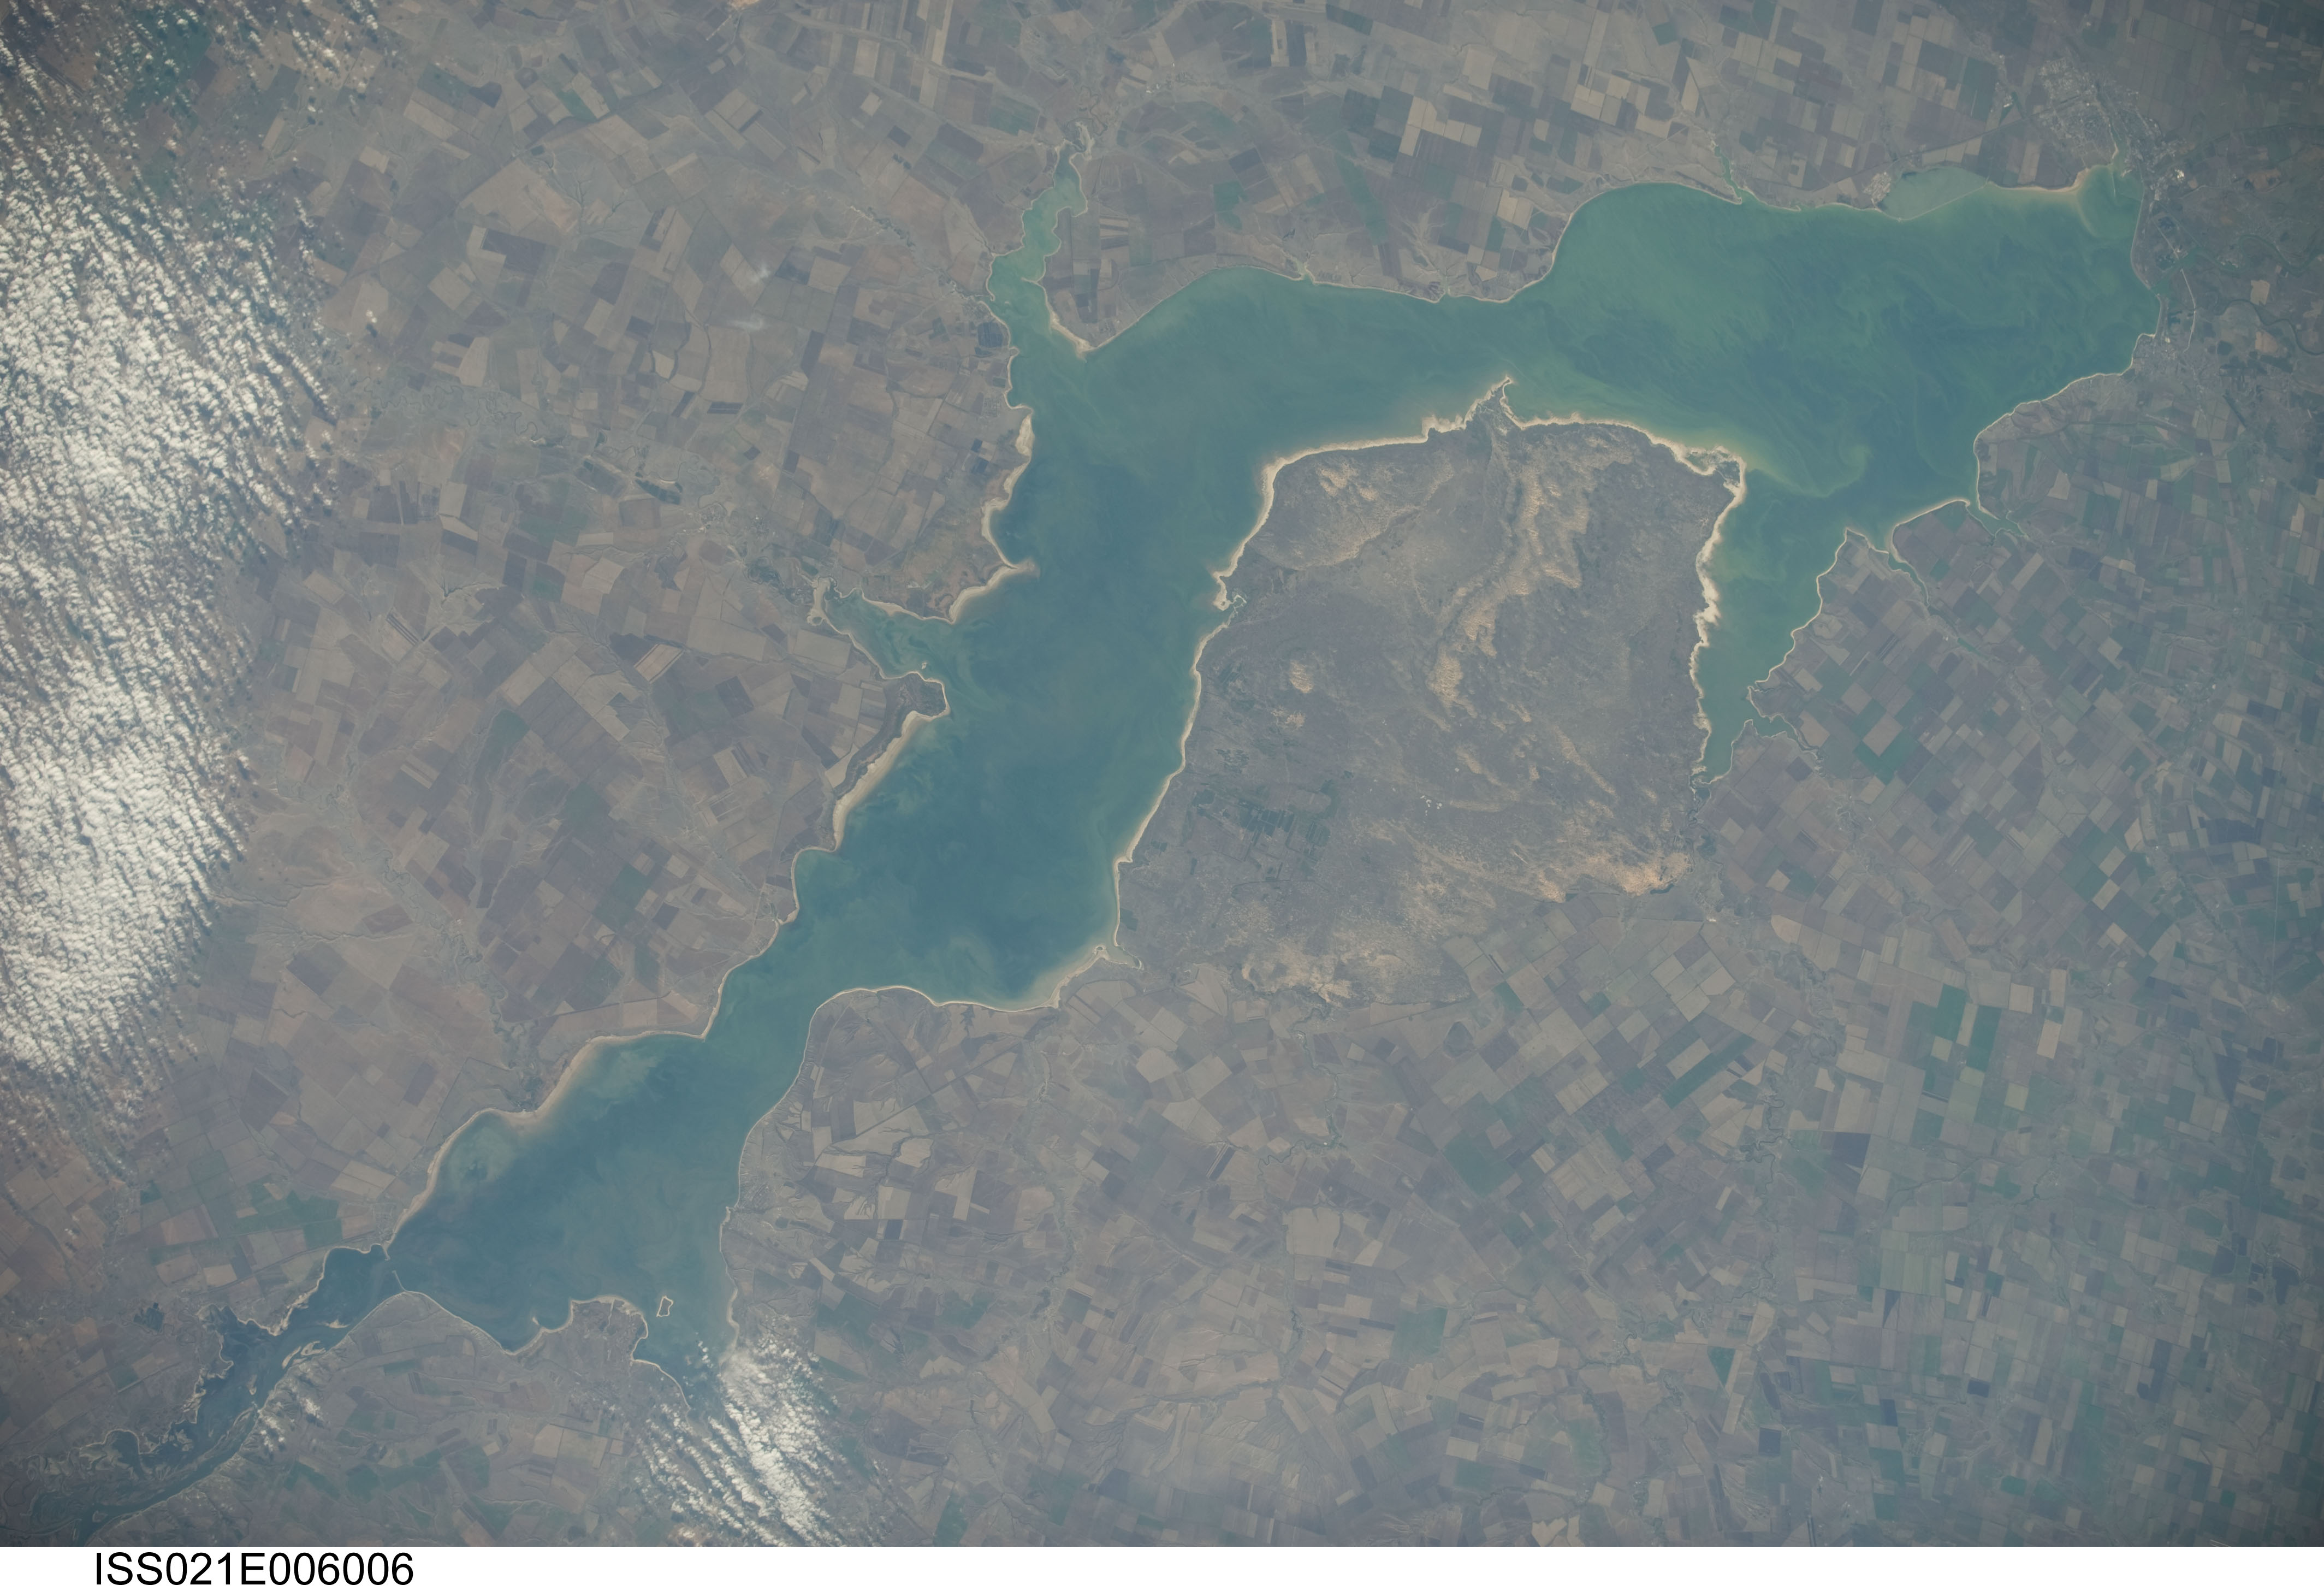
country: RUSSIAN FEDERATION
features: TSIIYANSKOYE RES., VOLGODONSK, AGR.
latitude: 48.1
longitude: 42.9
